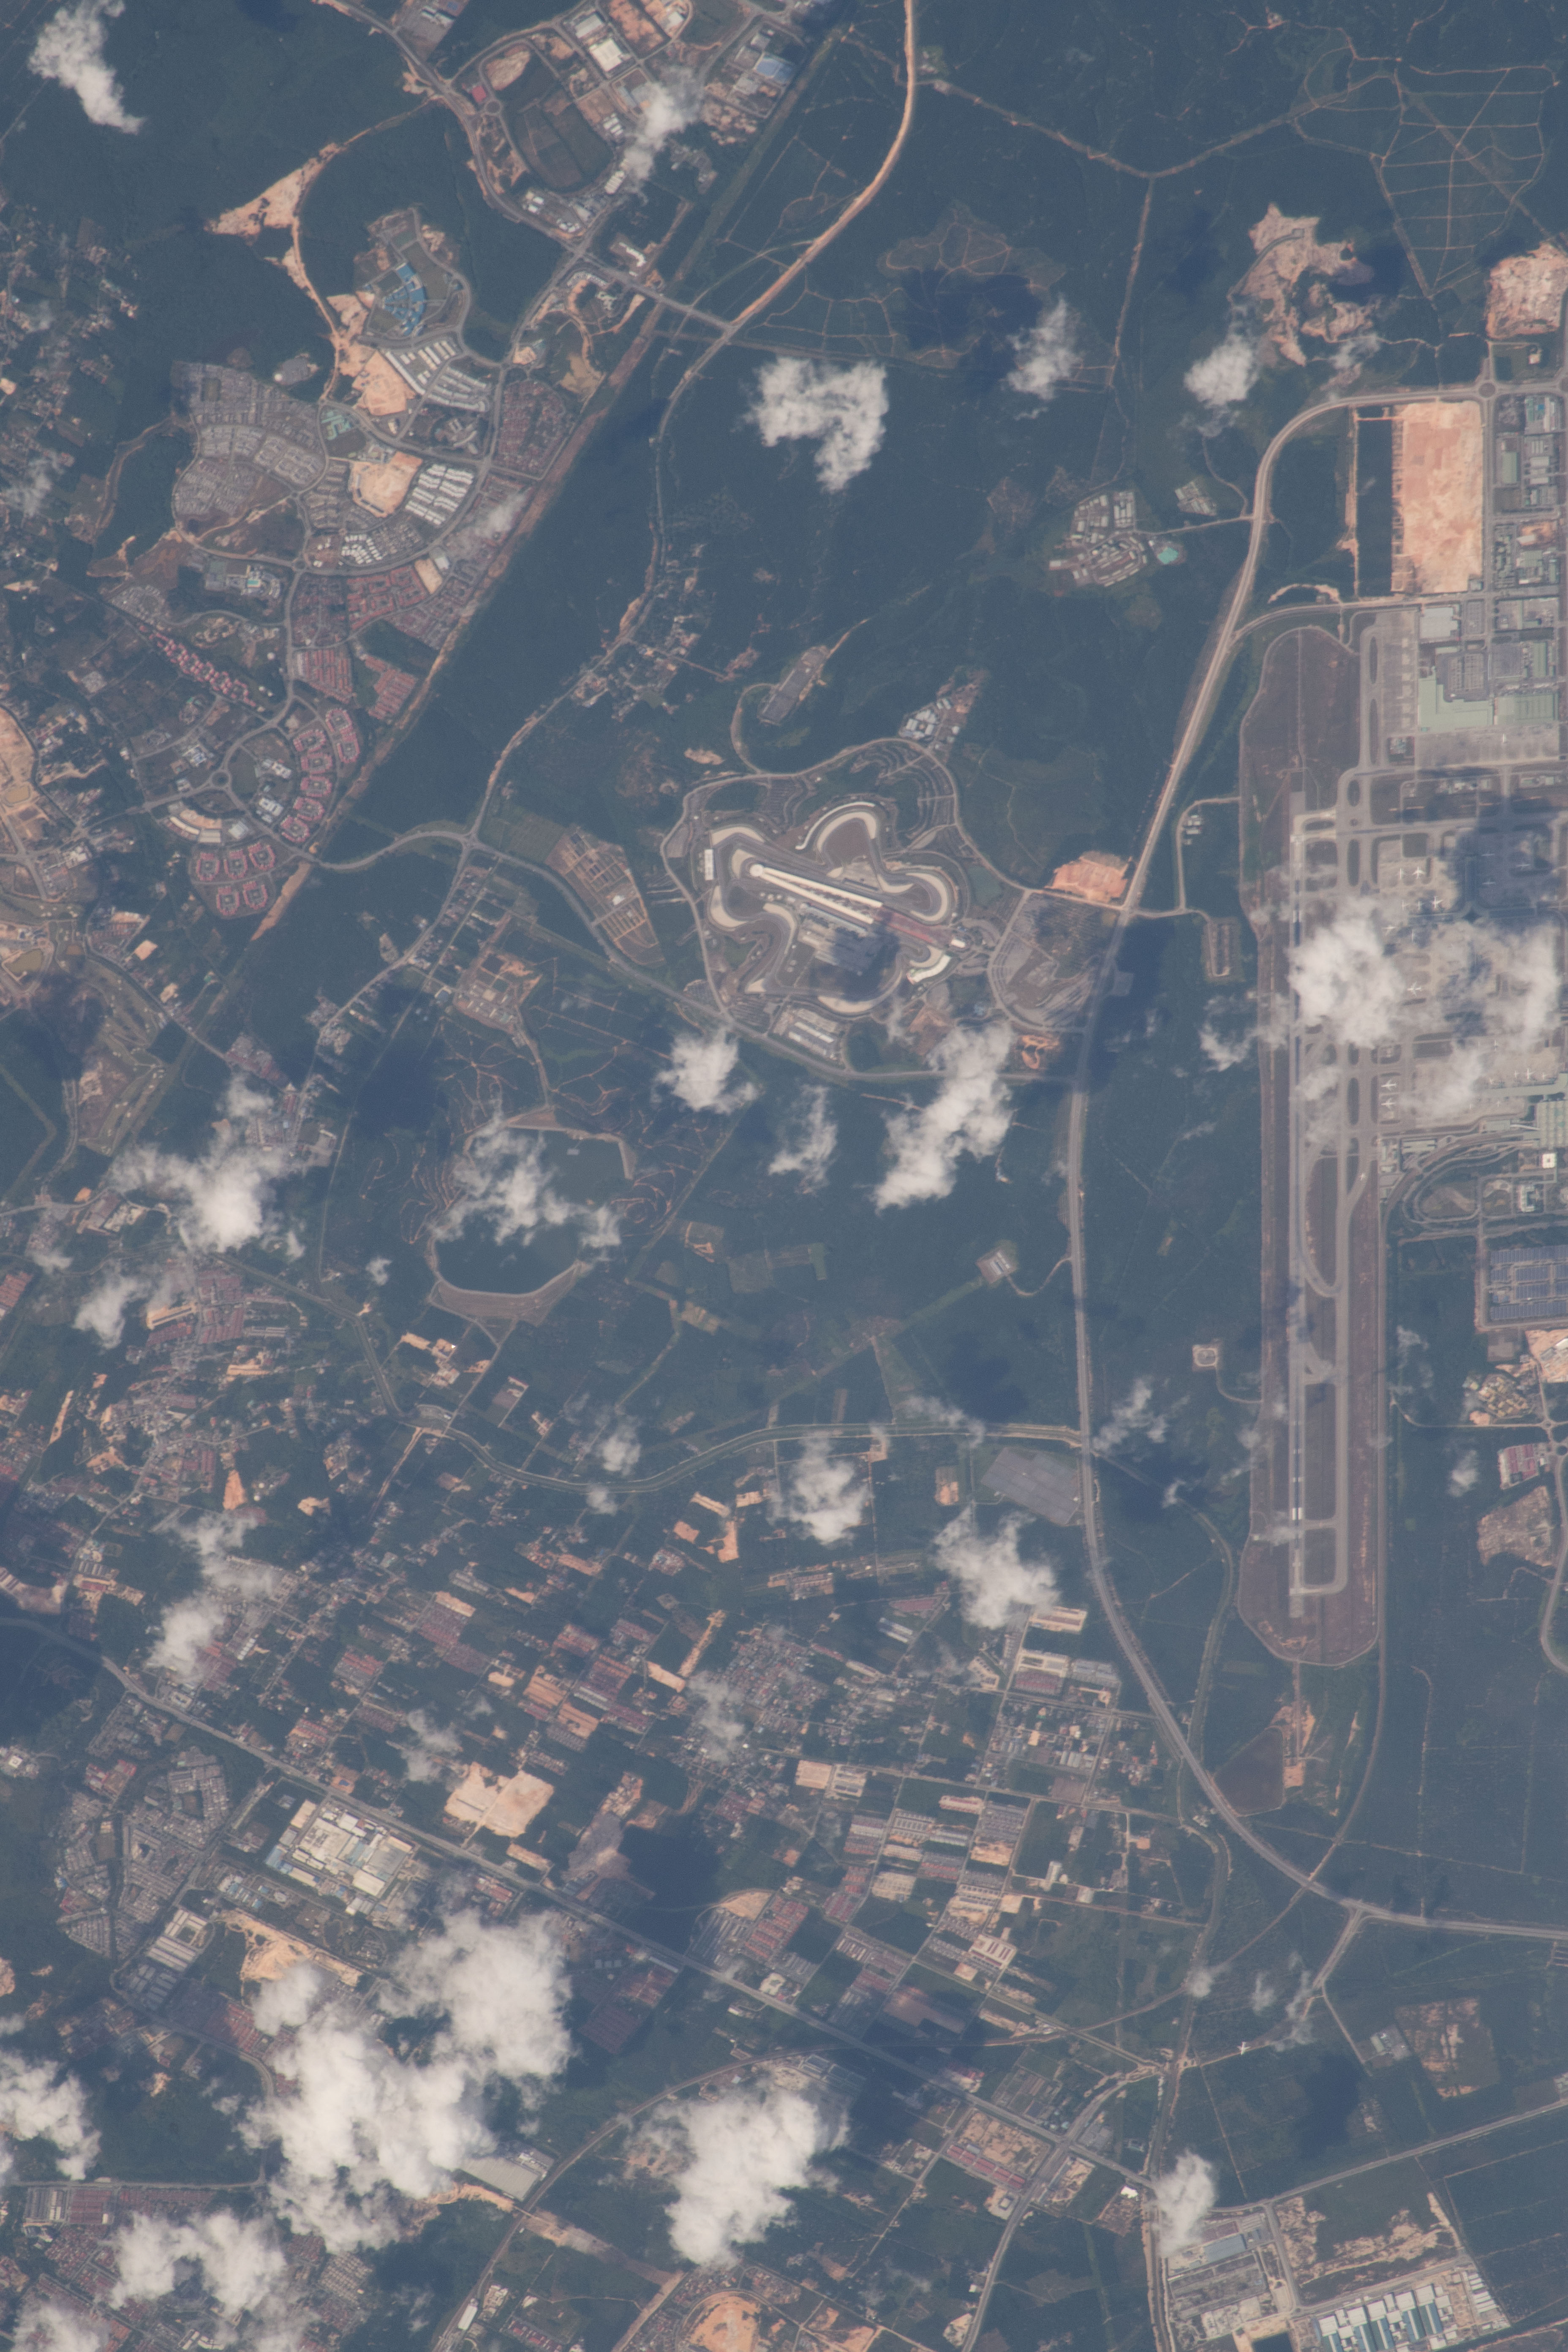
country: MALAYSIA
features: KUALA LUMPUR INTERNATIONAL AIRPORT, SEPANG F1 CIRCUT
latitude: 2.8
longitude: 101.7
